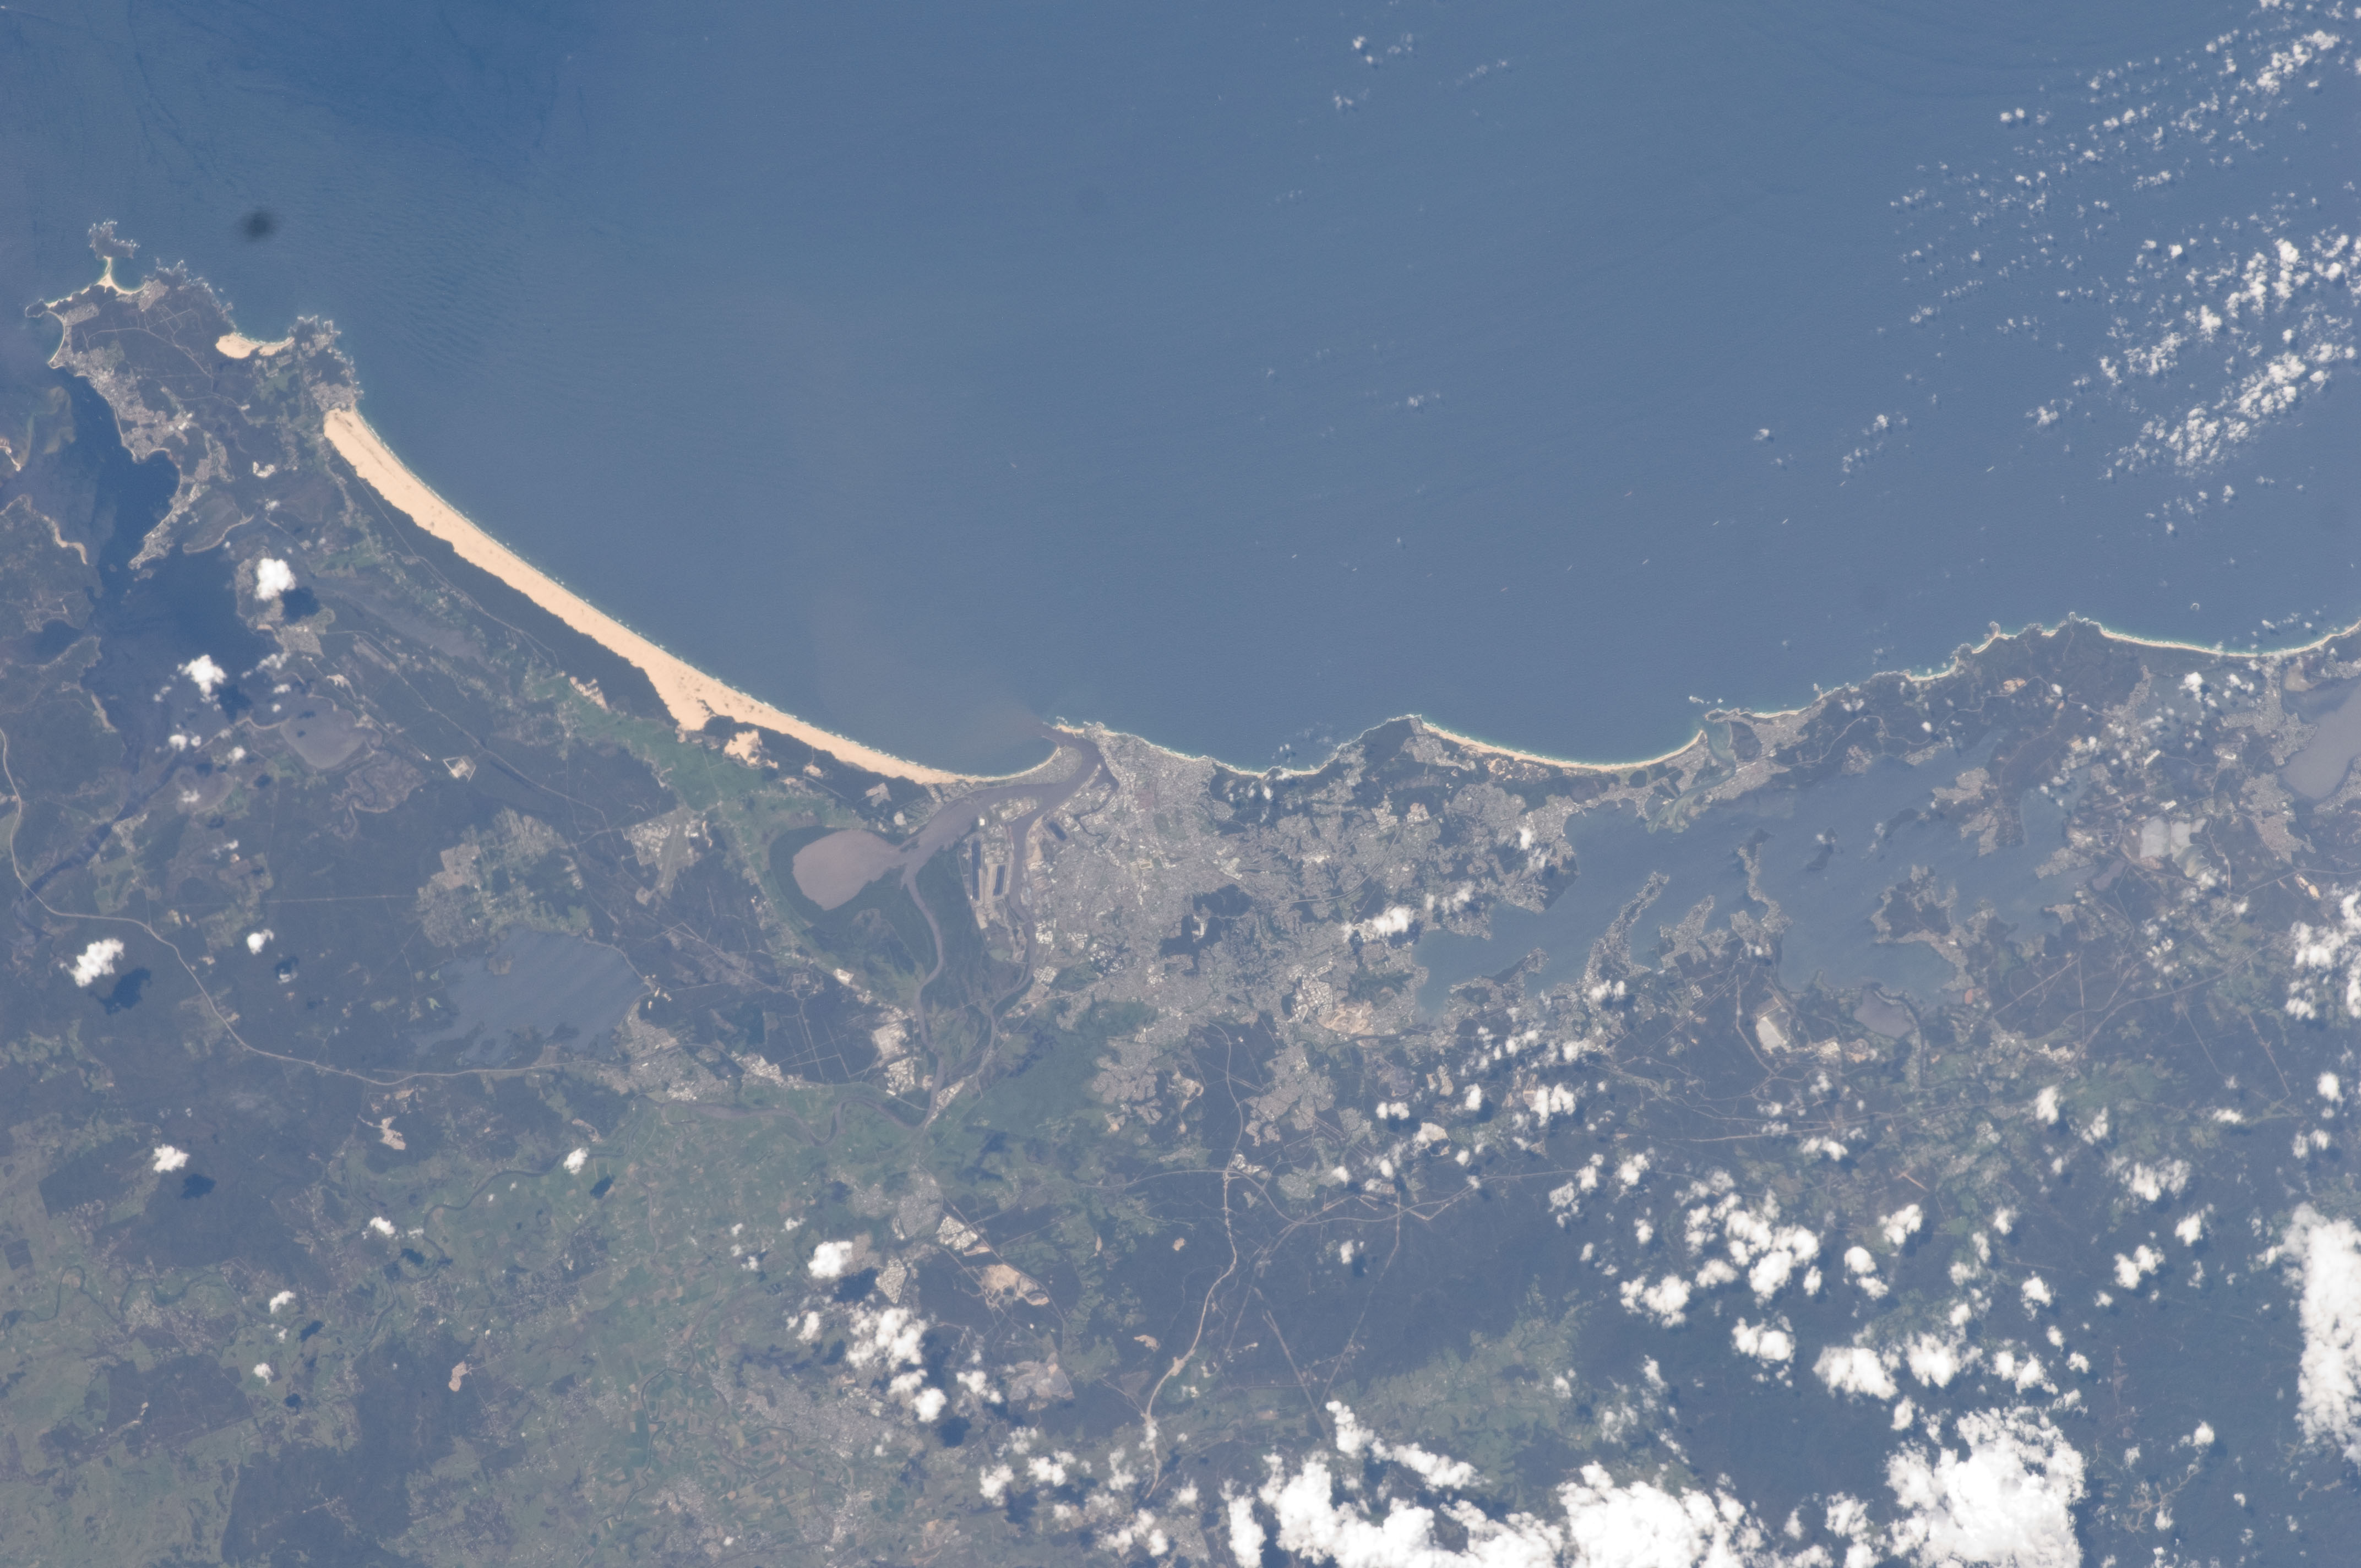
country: AUSTRALIA-NSW
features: LAKE MACQUARIE, NEWCASTLE, NEWCASTLE AREA
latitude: -32.9
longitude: 151.8
